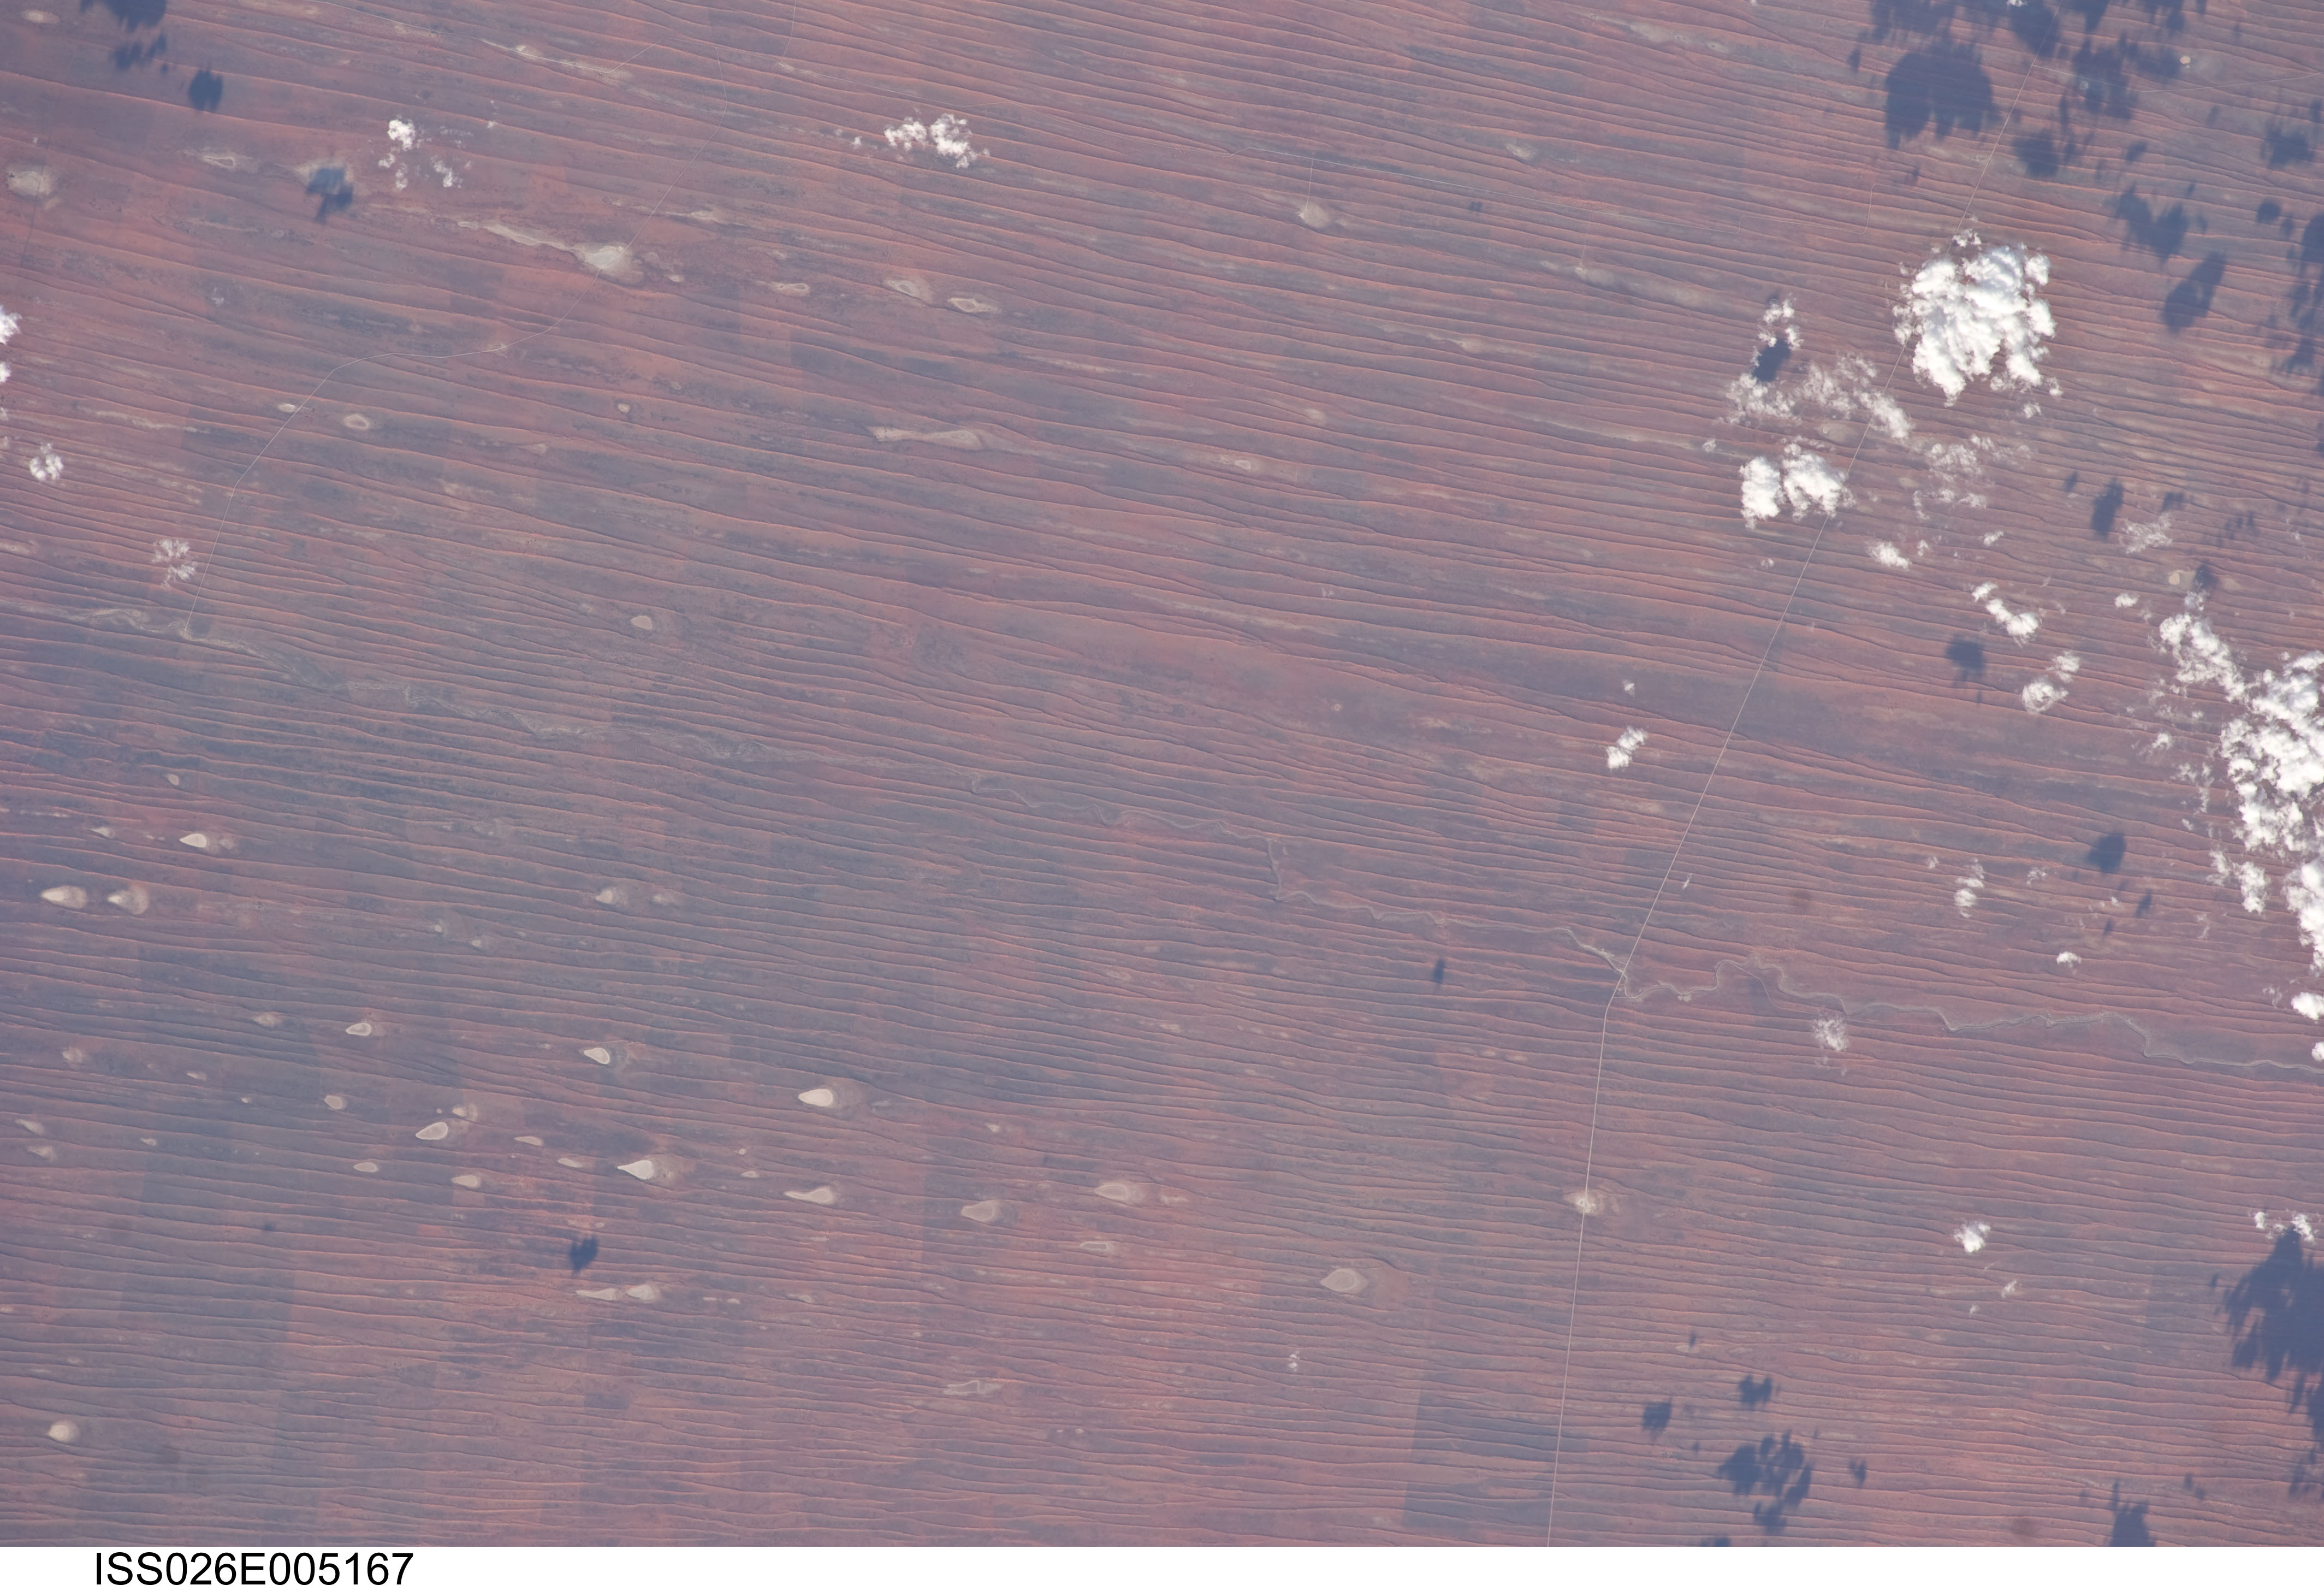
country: NAMIBIA
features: KALAHARI DESERT, DUNES, PANS, OLIFANTS RIVER, ROAD
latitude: -24.6
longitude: 19.0
